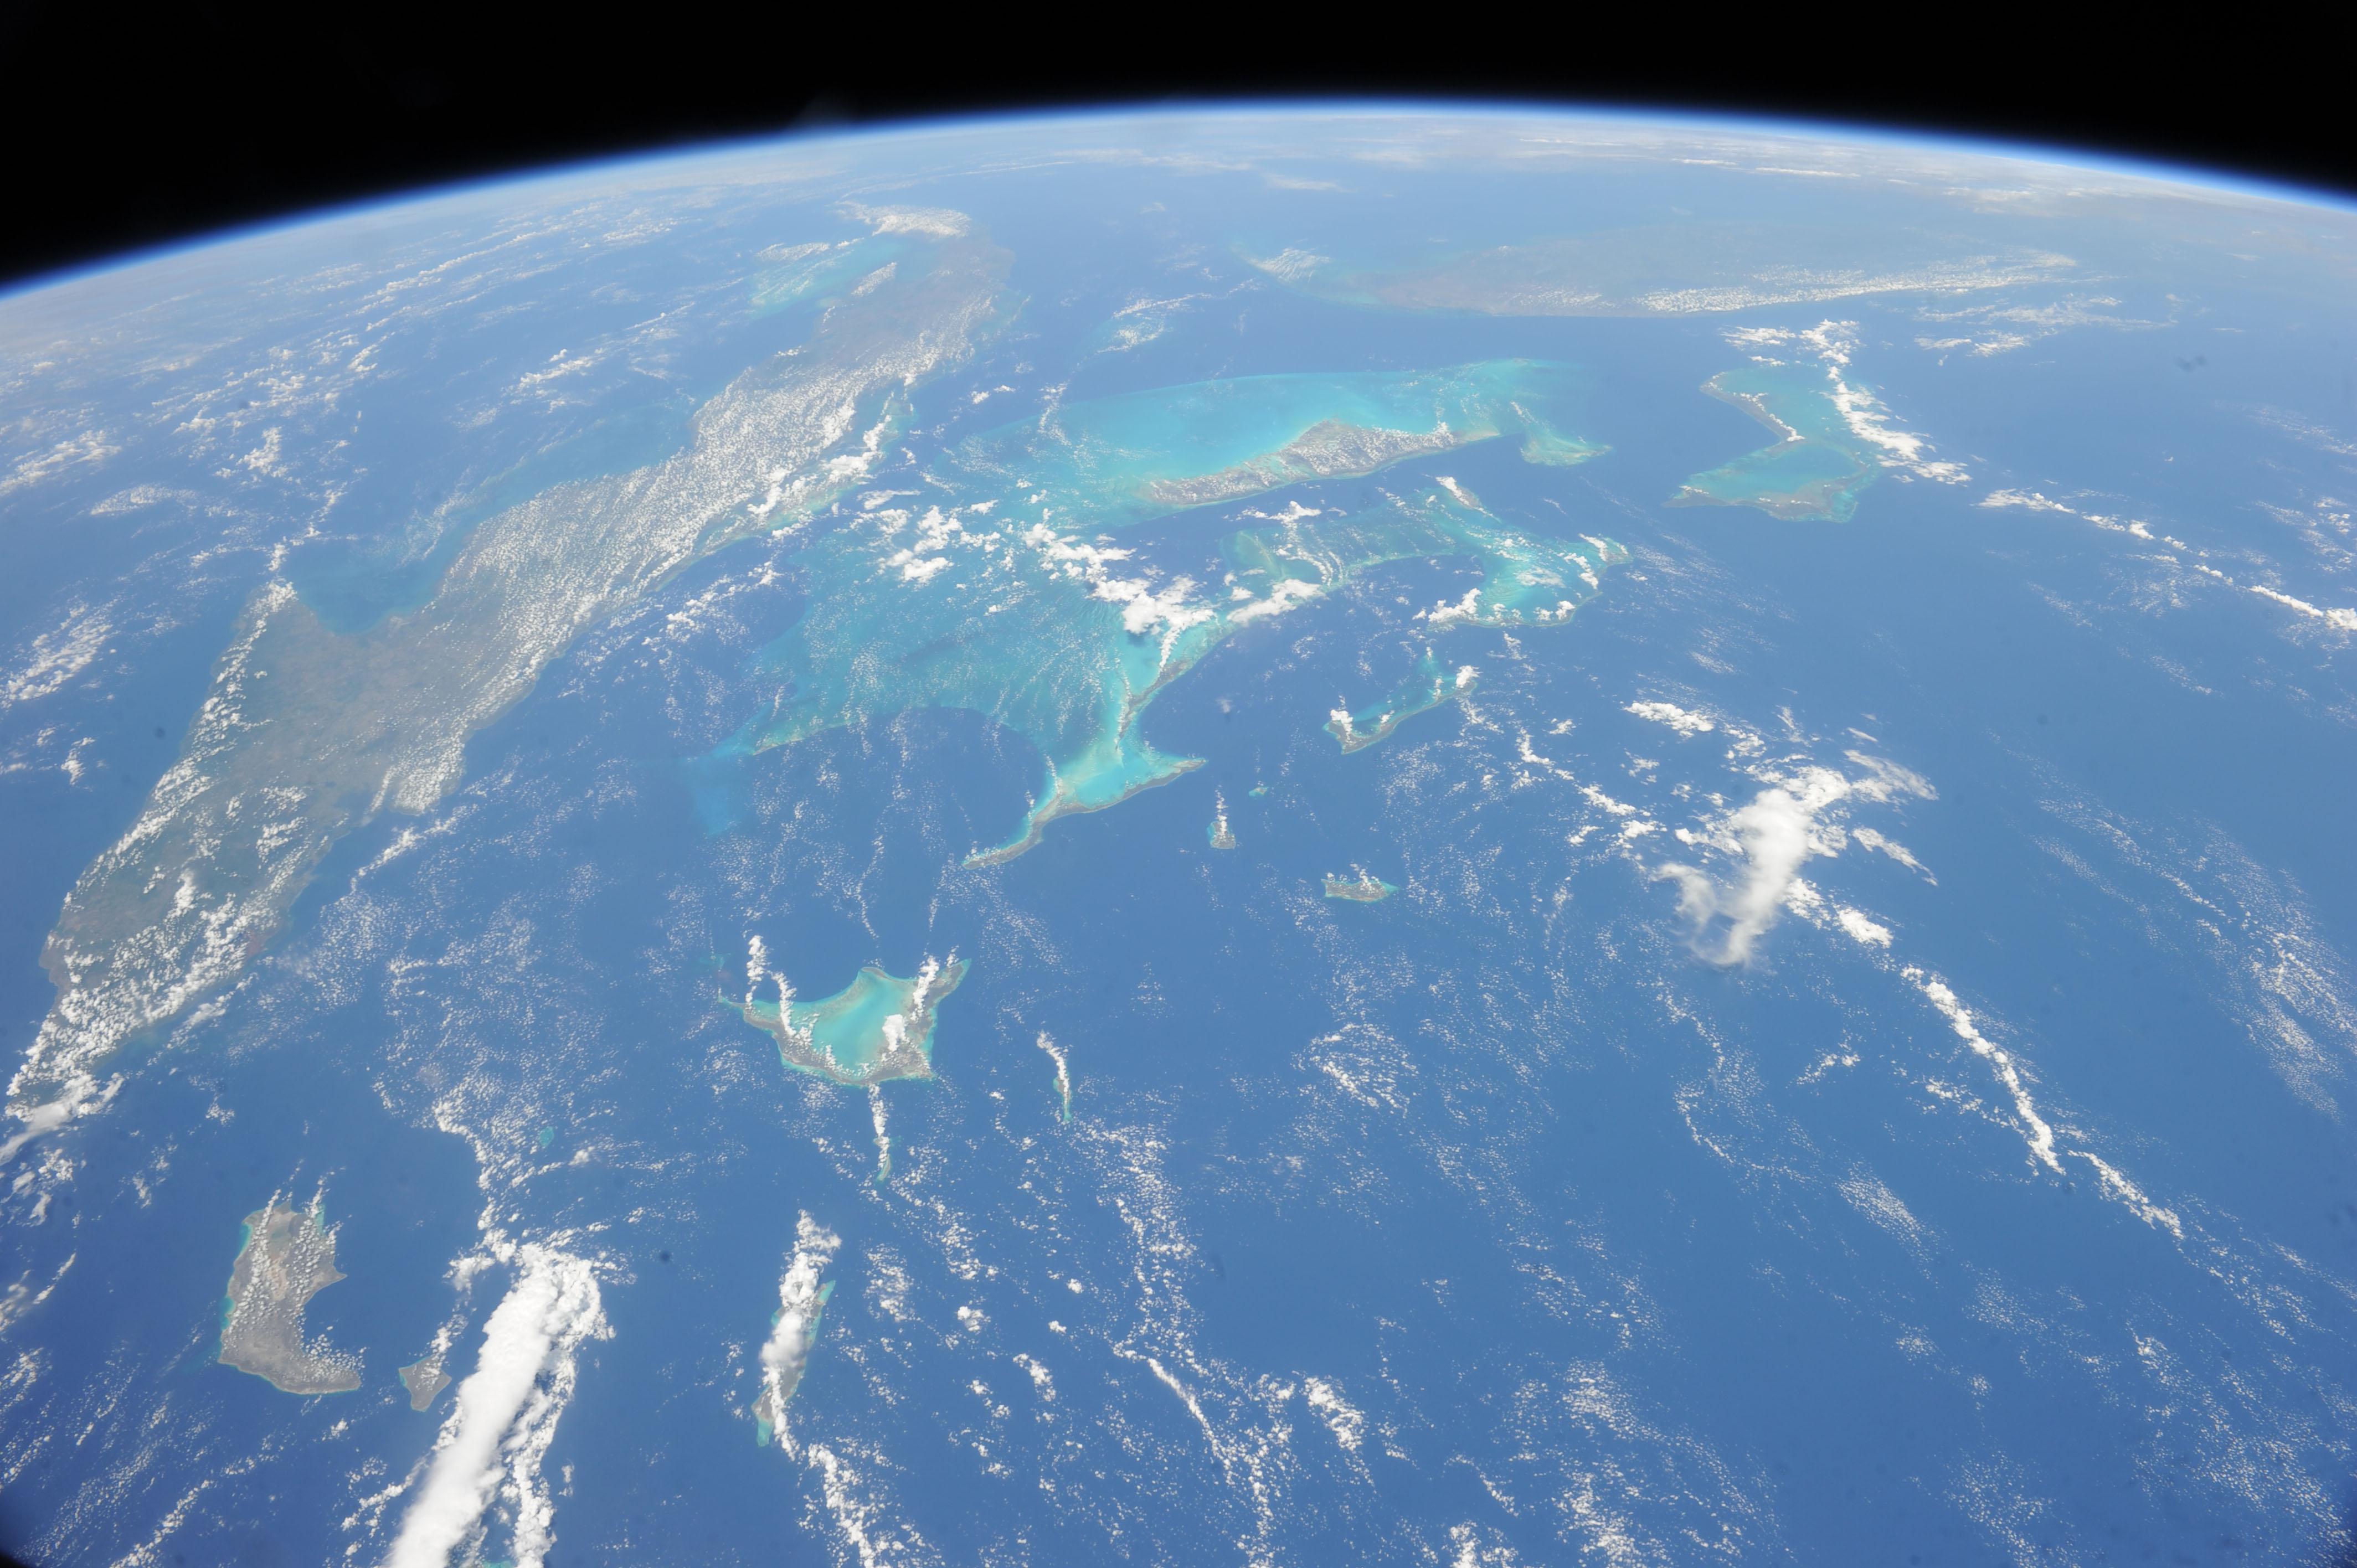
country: ATLANTIC OCEAN
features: THE BAHAMAS, CUBA, ISLANDS, ARCHIPELAGO, NORTH ATLANTIC OCEAN, EARTH LIMB, FLORIDA
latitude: 23.7
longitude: -75.4
